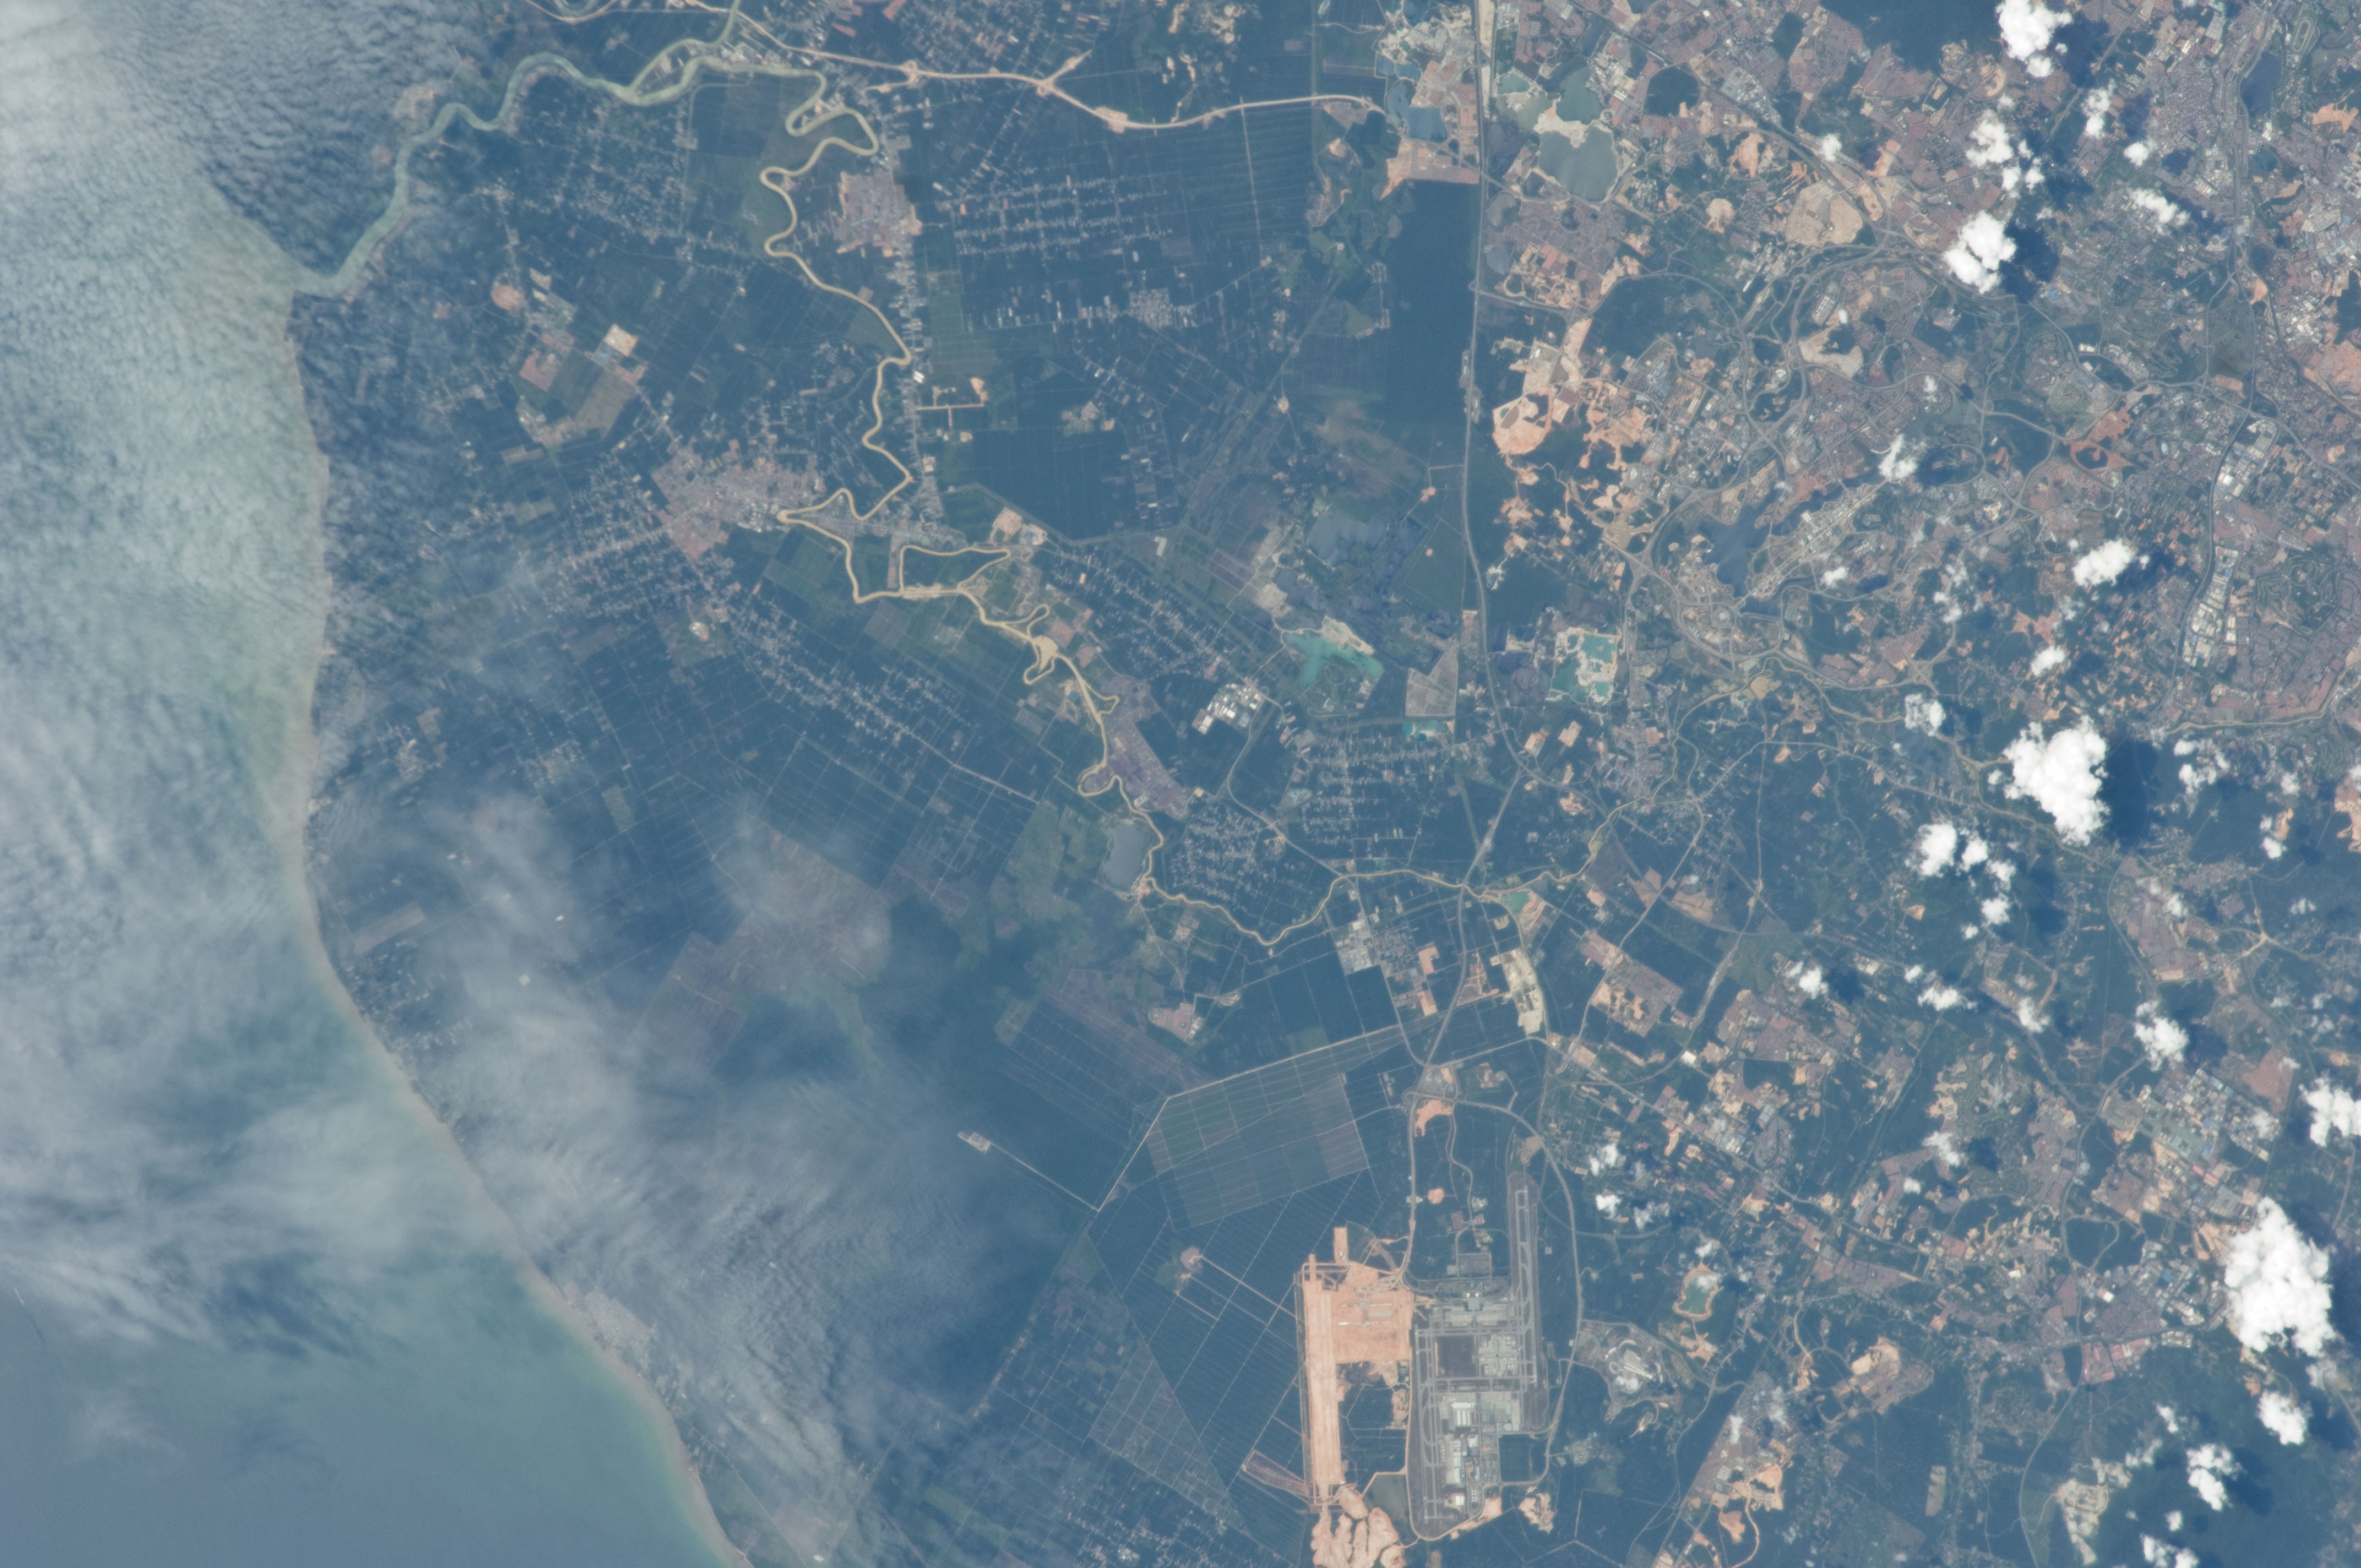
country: MALAYSIA
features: KELANG R., KELANG, GLINT, KUALA LUMPUR AIRPORT, AGR., STR. OF MALACCA
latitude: 2.9
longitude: 101.5
